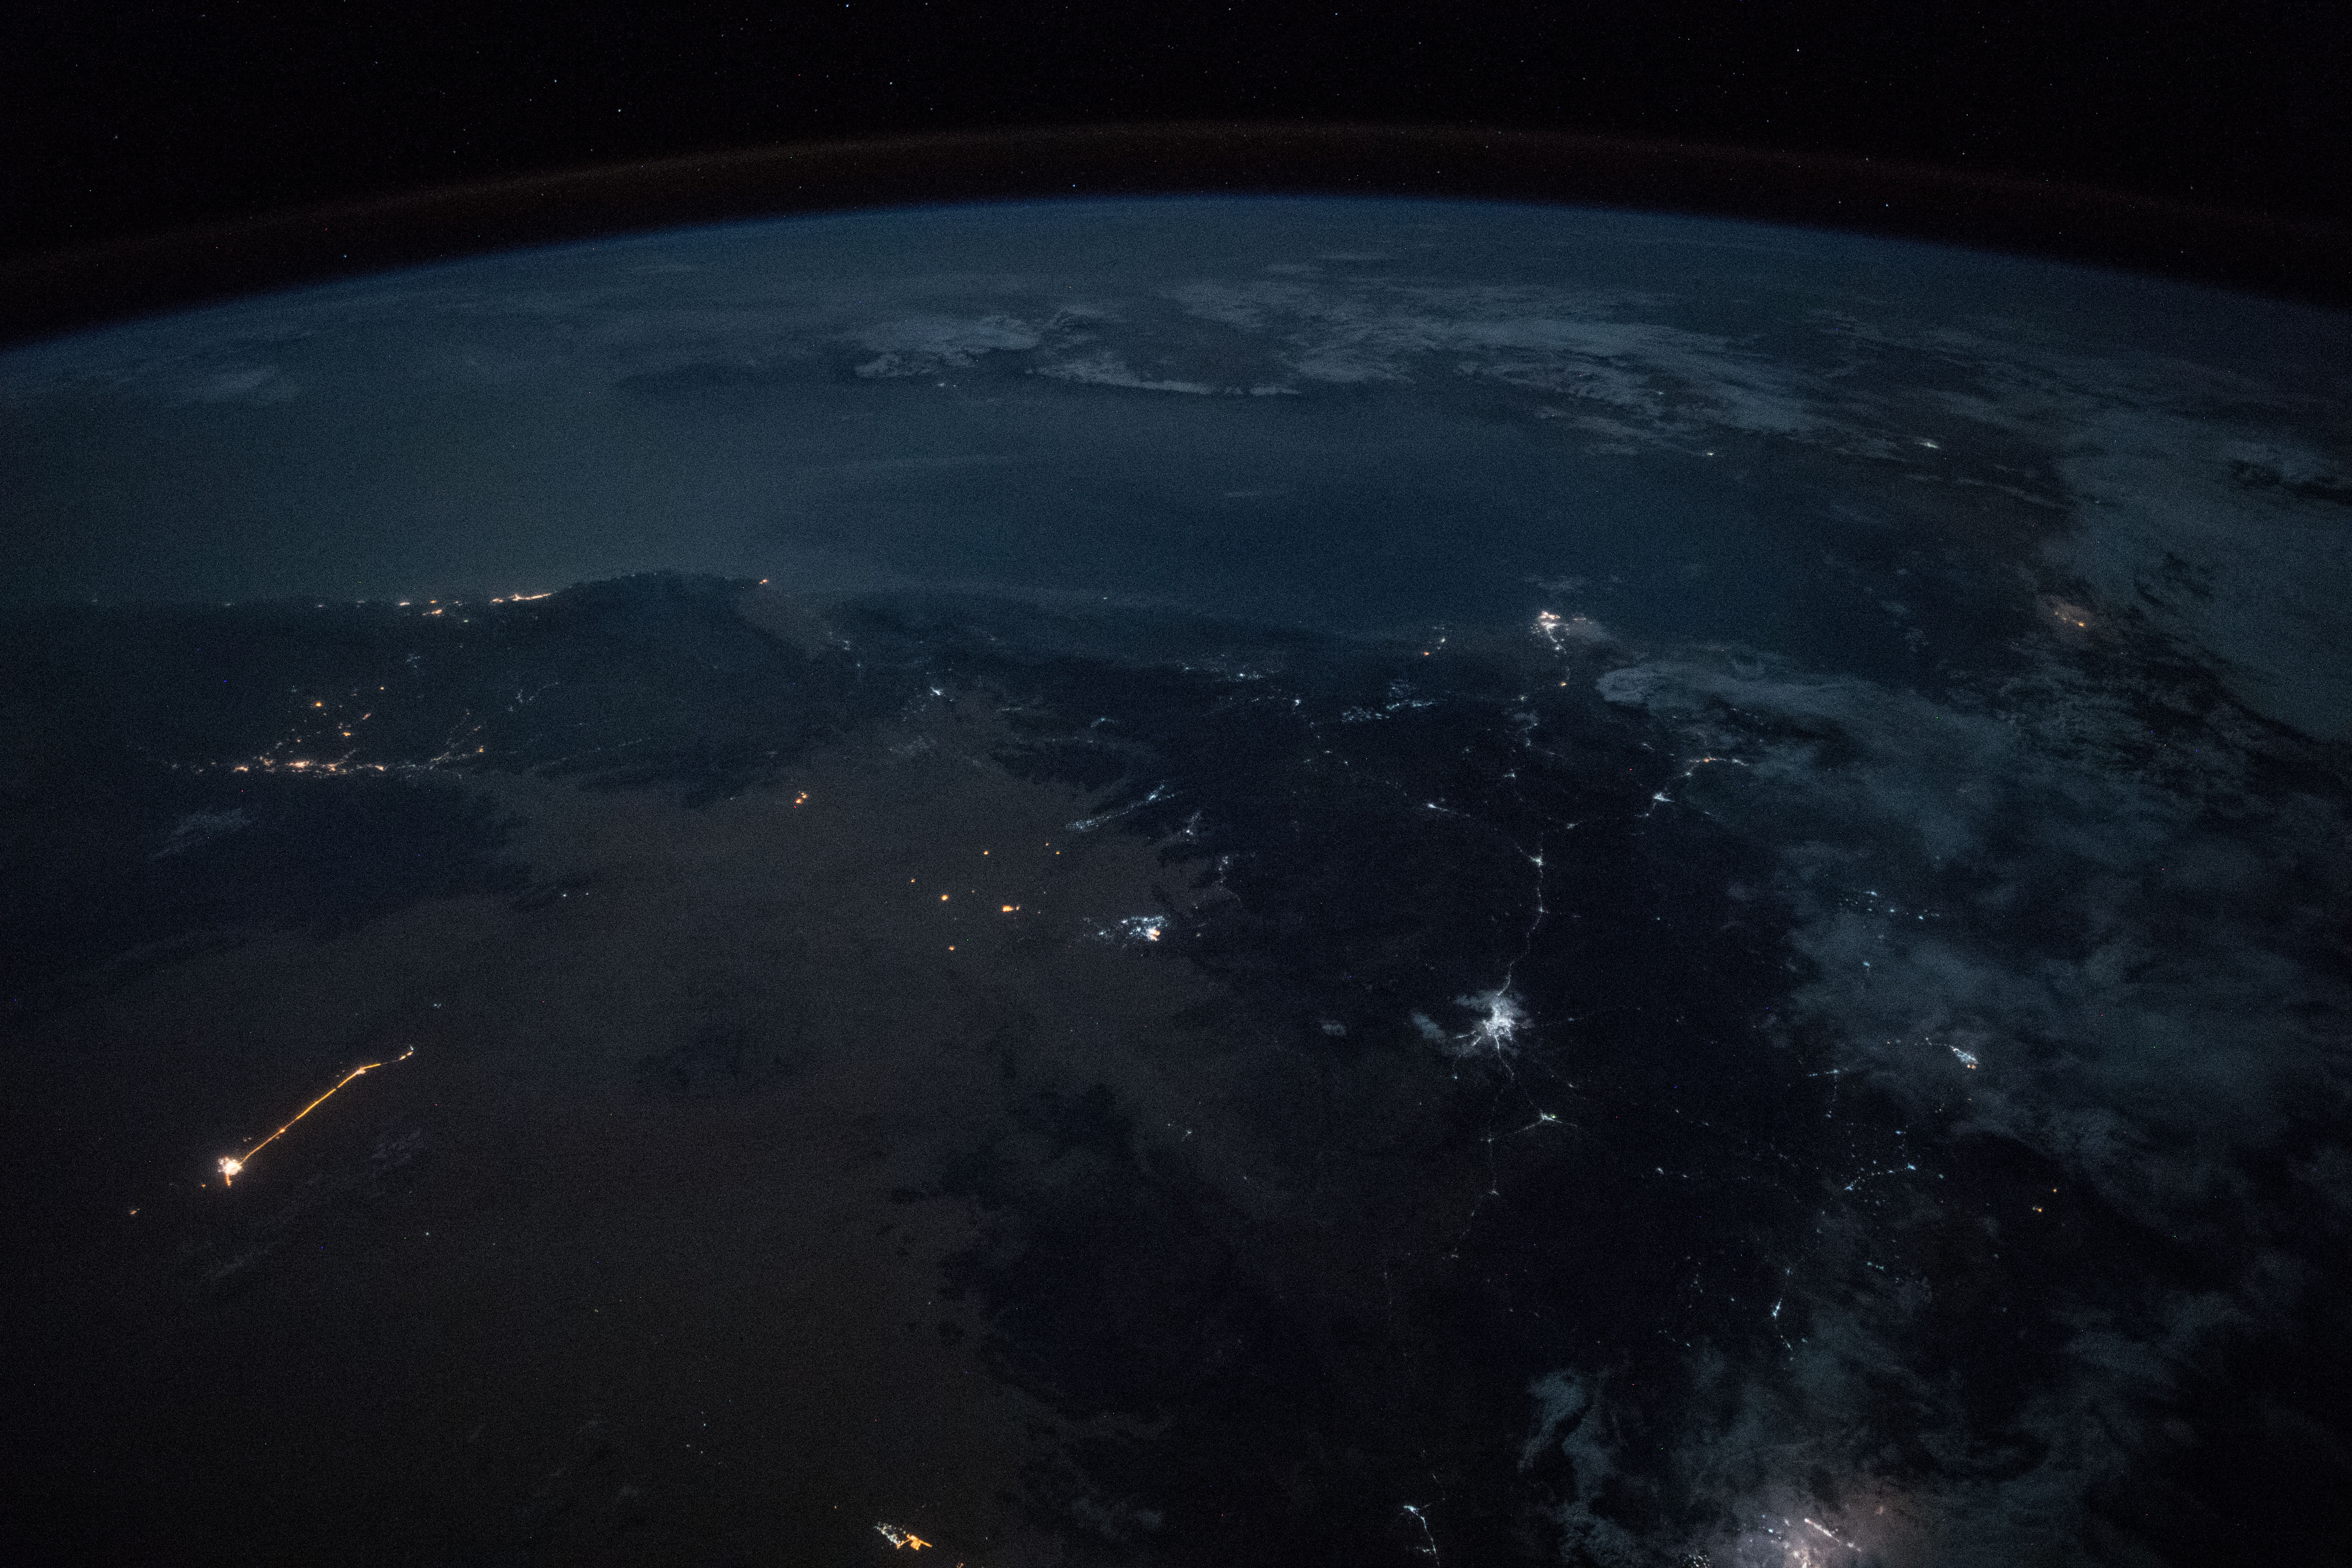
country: YEMEN
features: HADHRAMAUT MOUNTAINS, AL MUKALLA, OGO MOUNTAINS, NIGHT, EARTH LIMB
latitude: 14.6
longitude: 45.9
